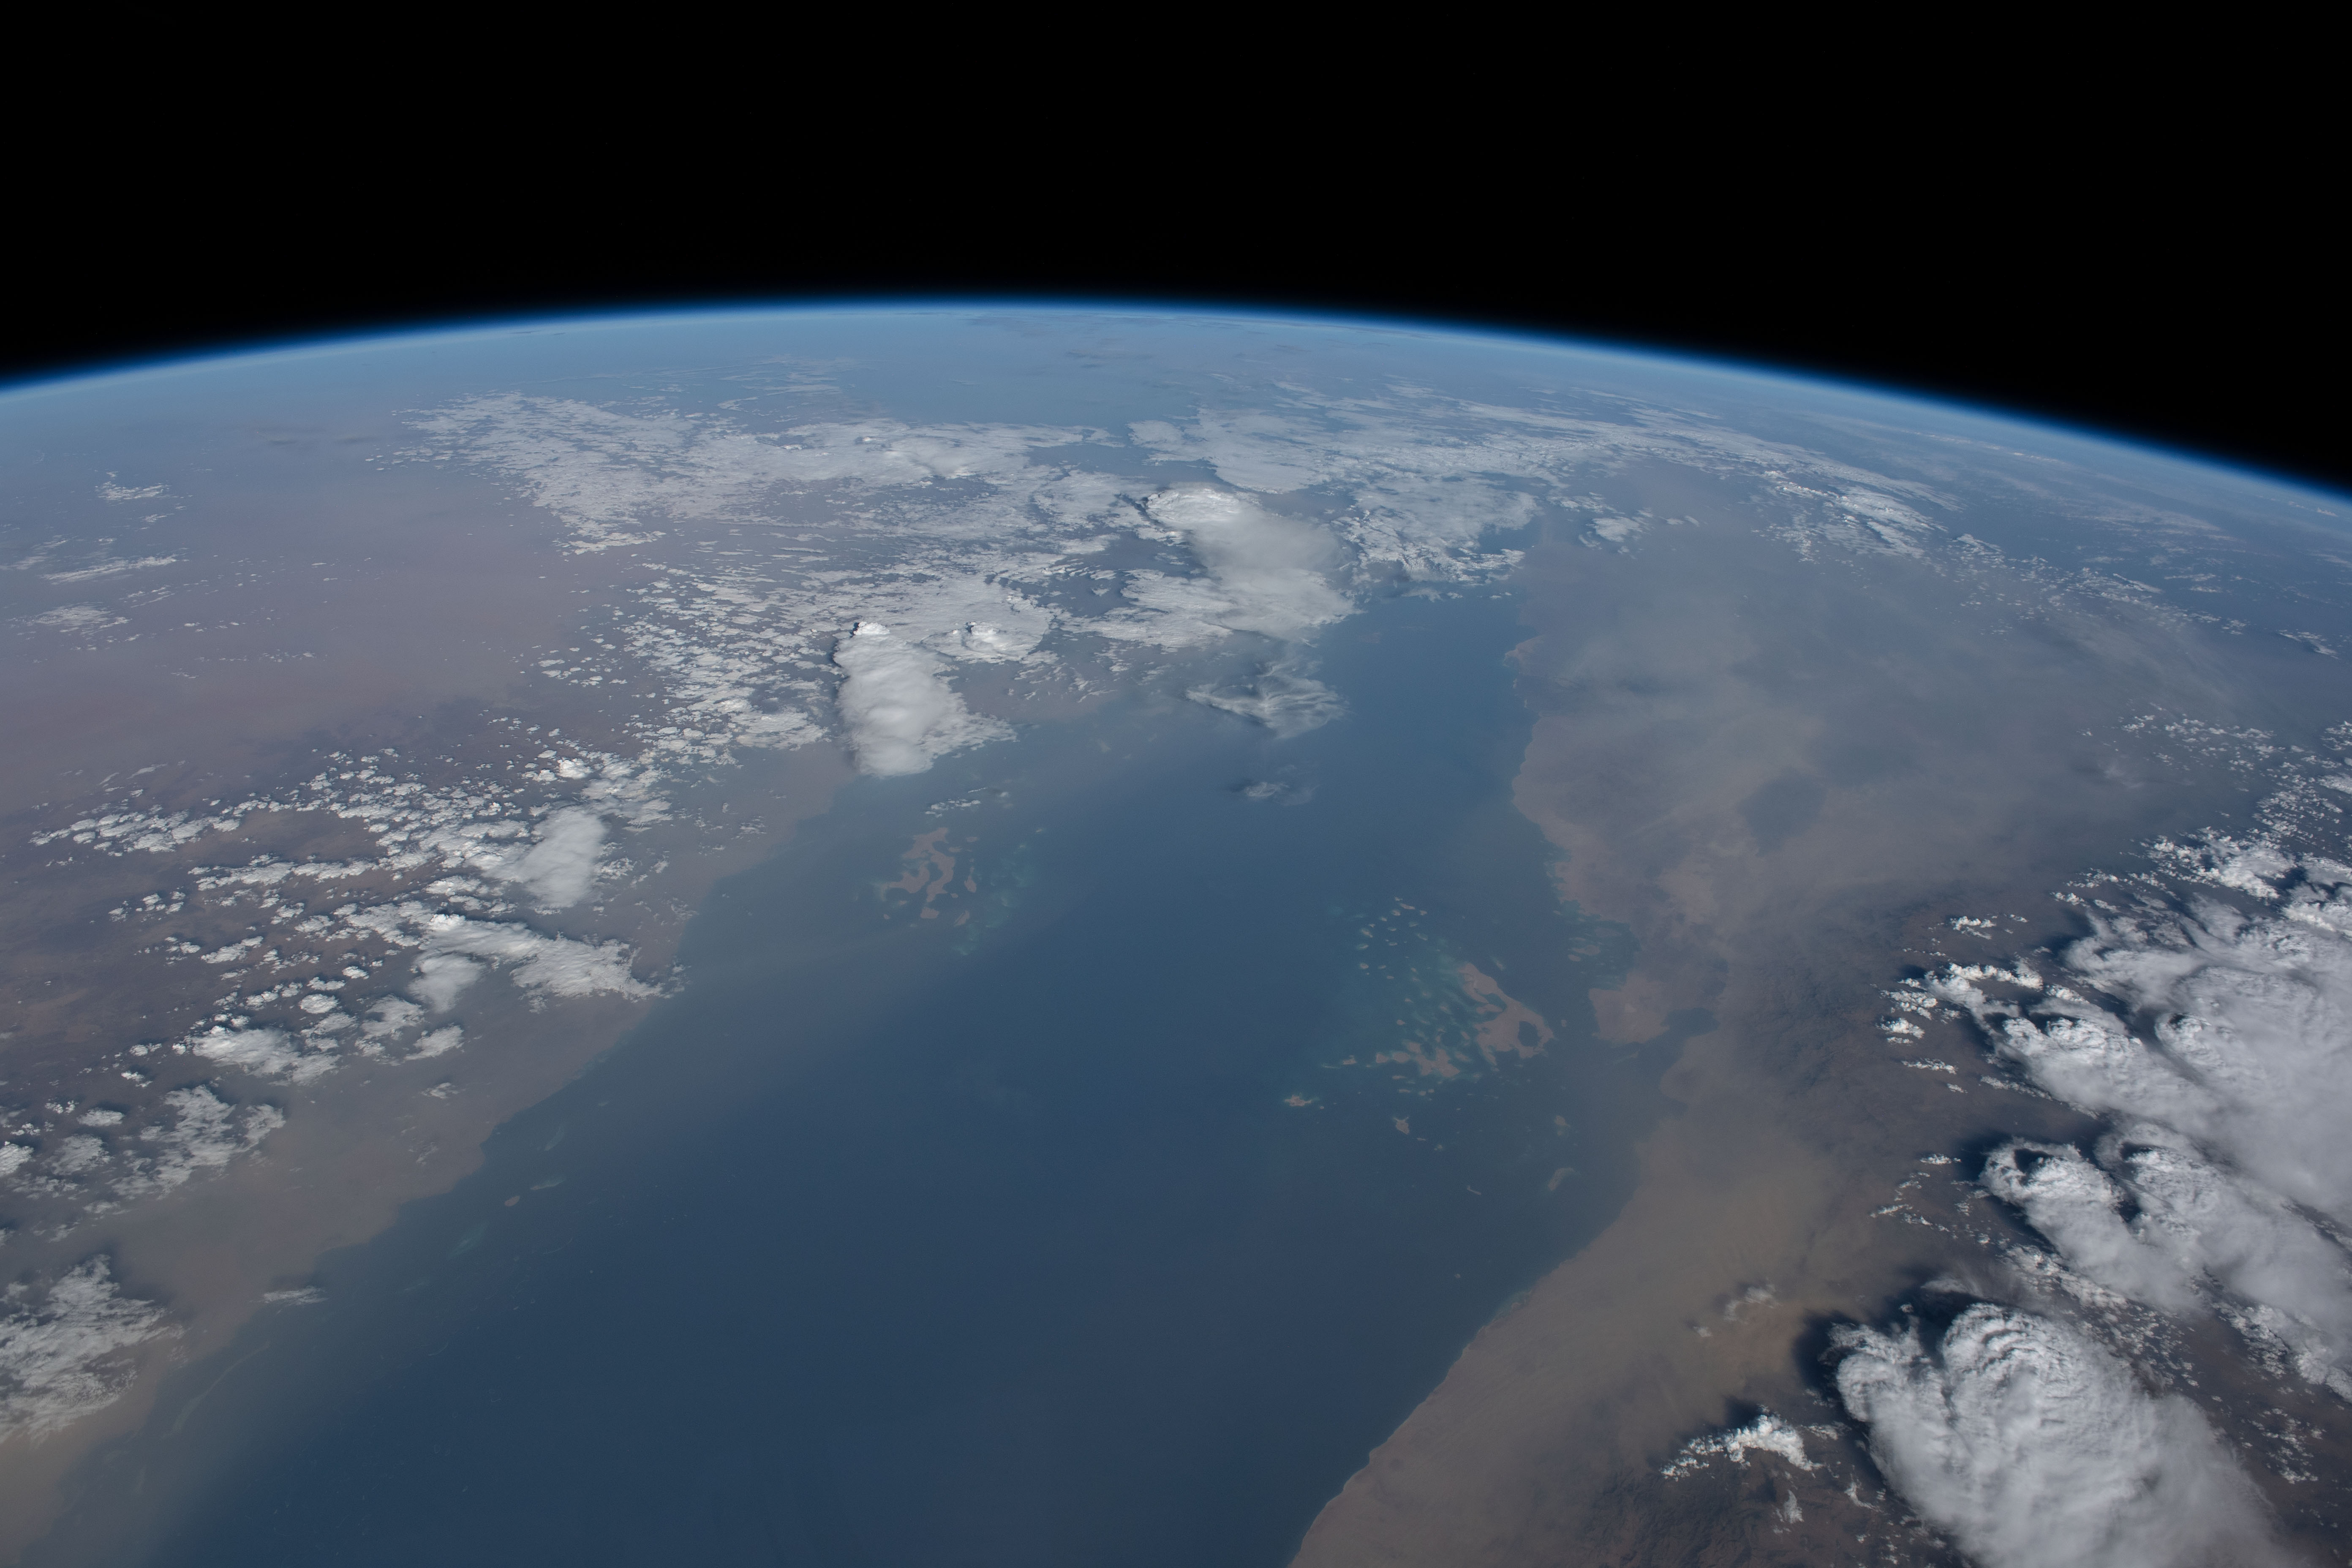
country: YEMEN
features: JAZAN, ABHA, ALL MWASSAM, AL RAMDAH
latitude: 15.7
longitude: 41.9
